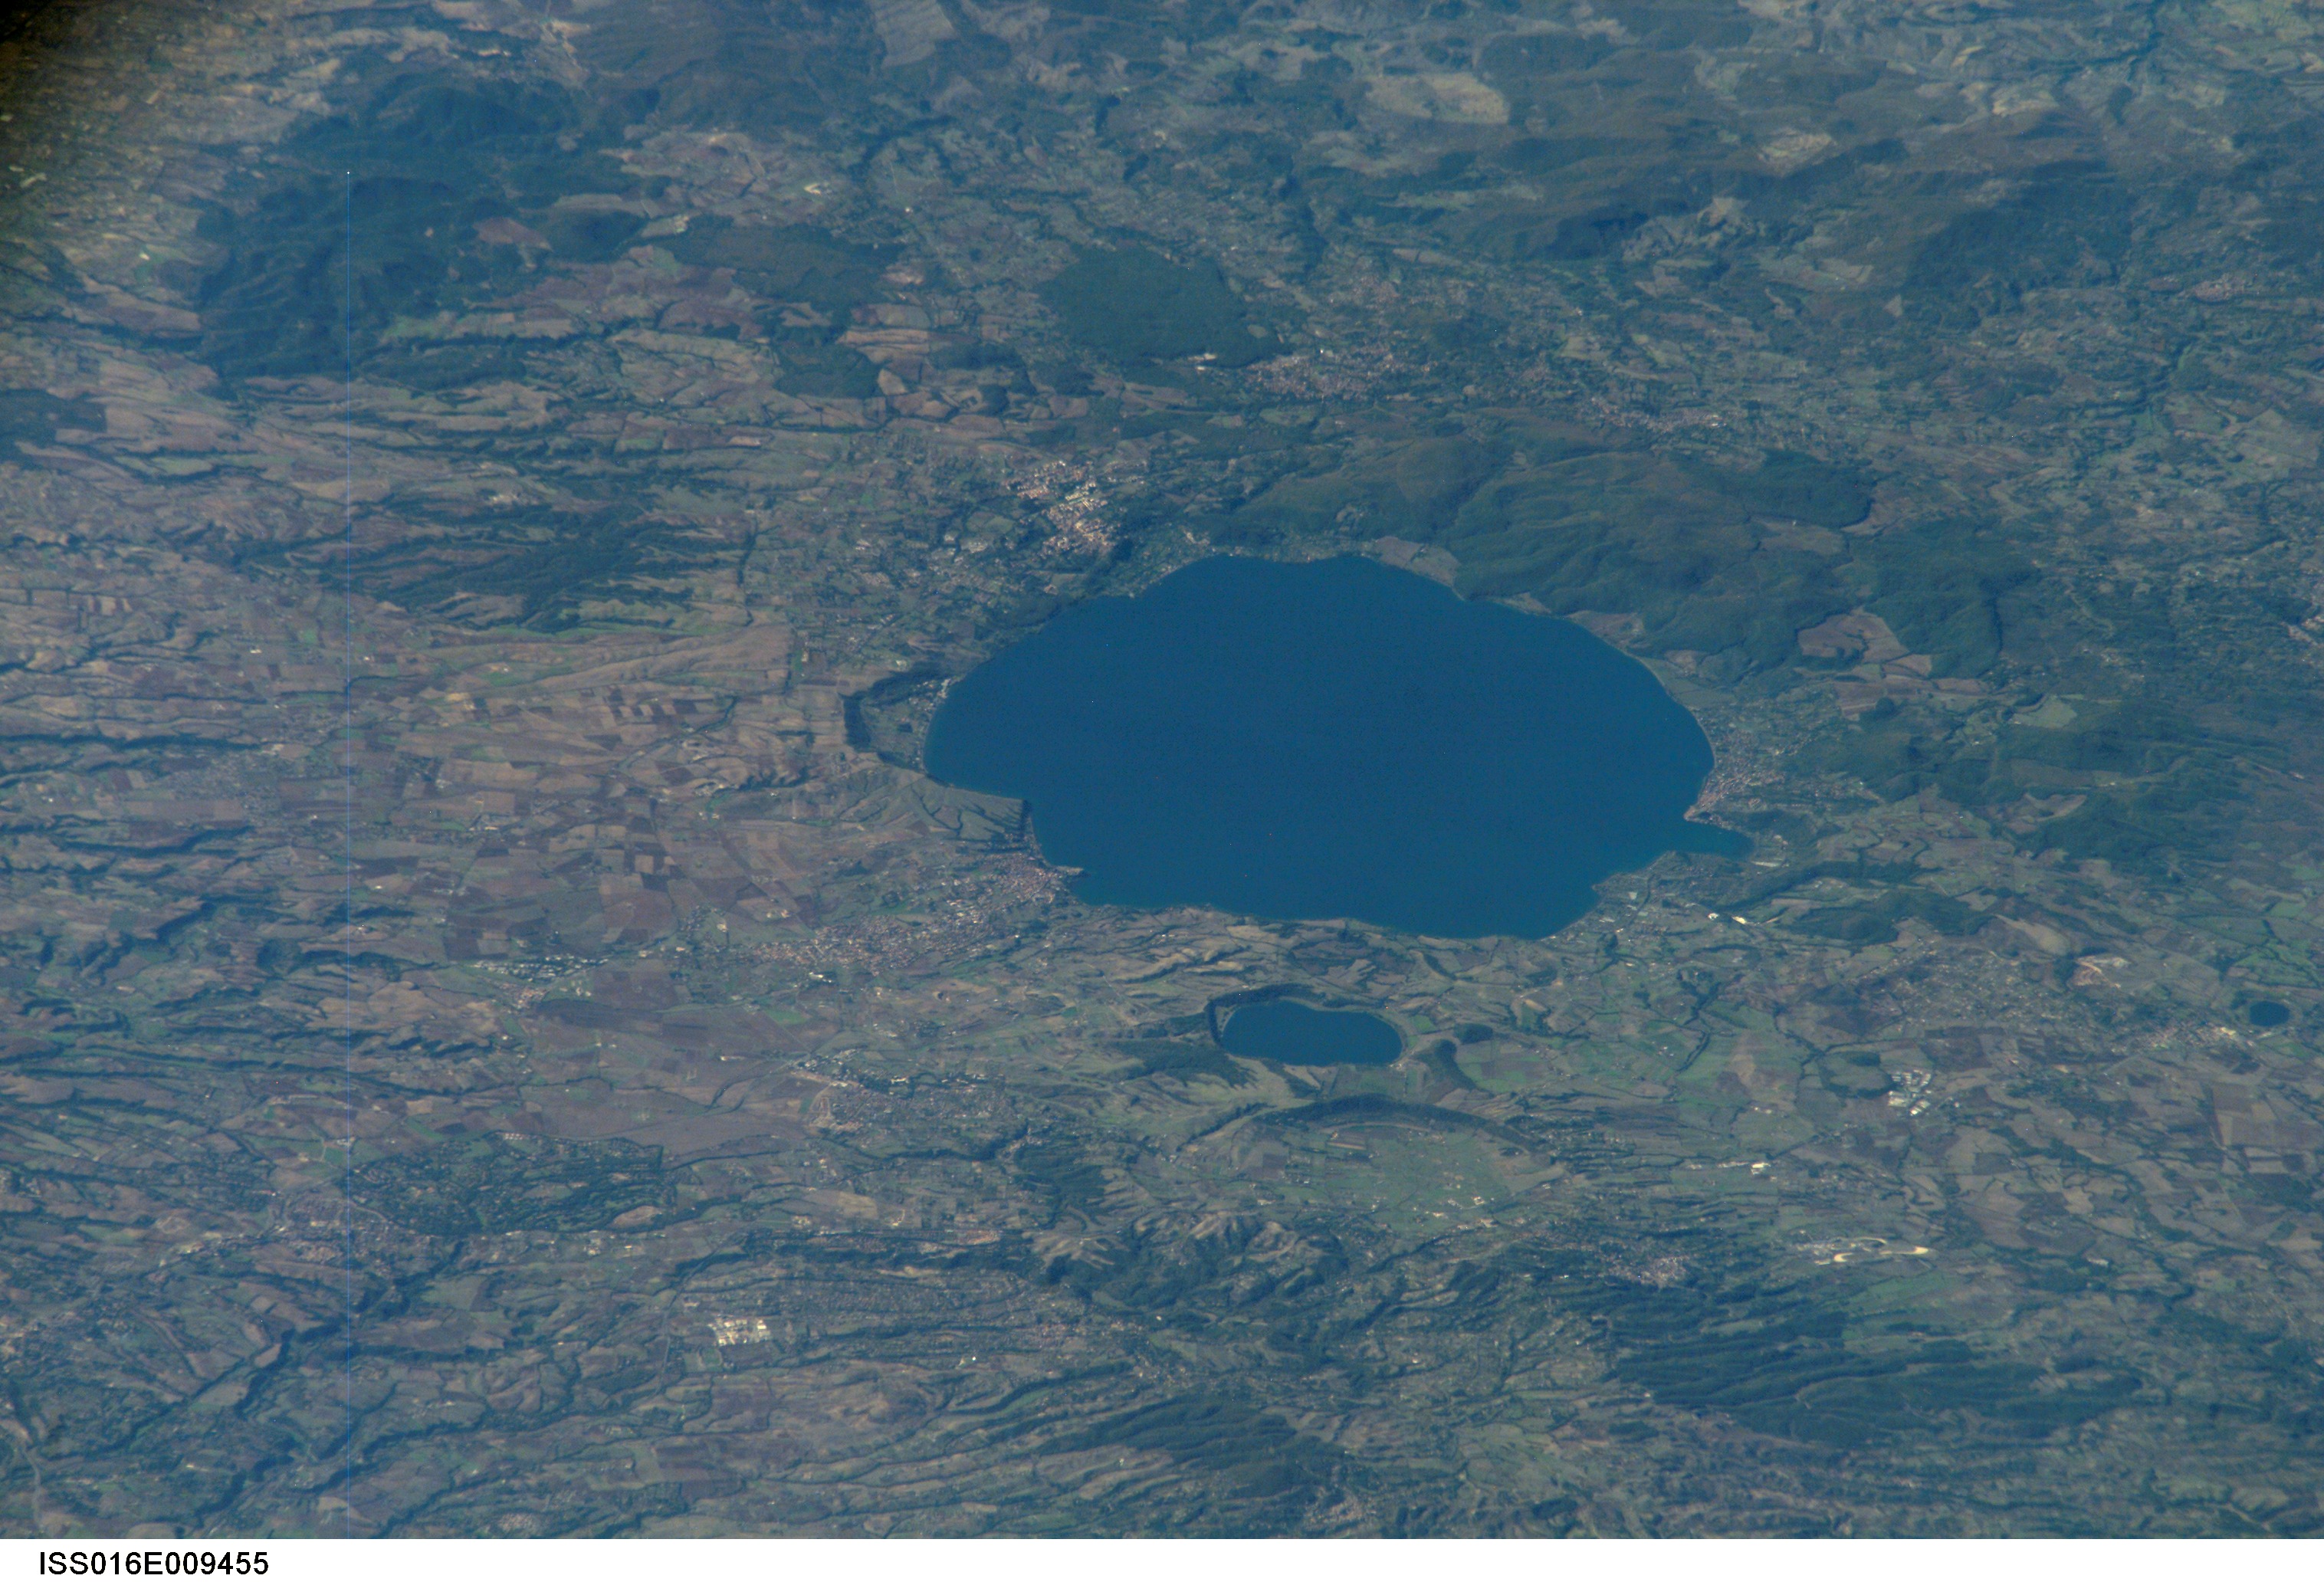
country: ITALY
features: LAKE BRACCIANO, SABATINI MTS.
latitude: 42.1
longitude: 12.2
